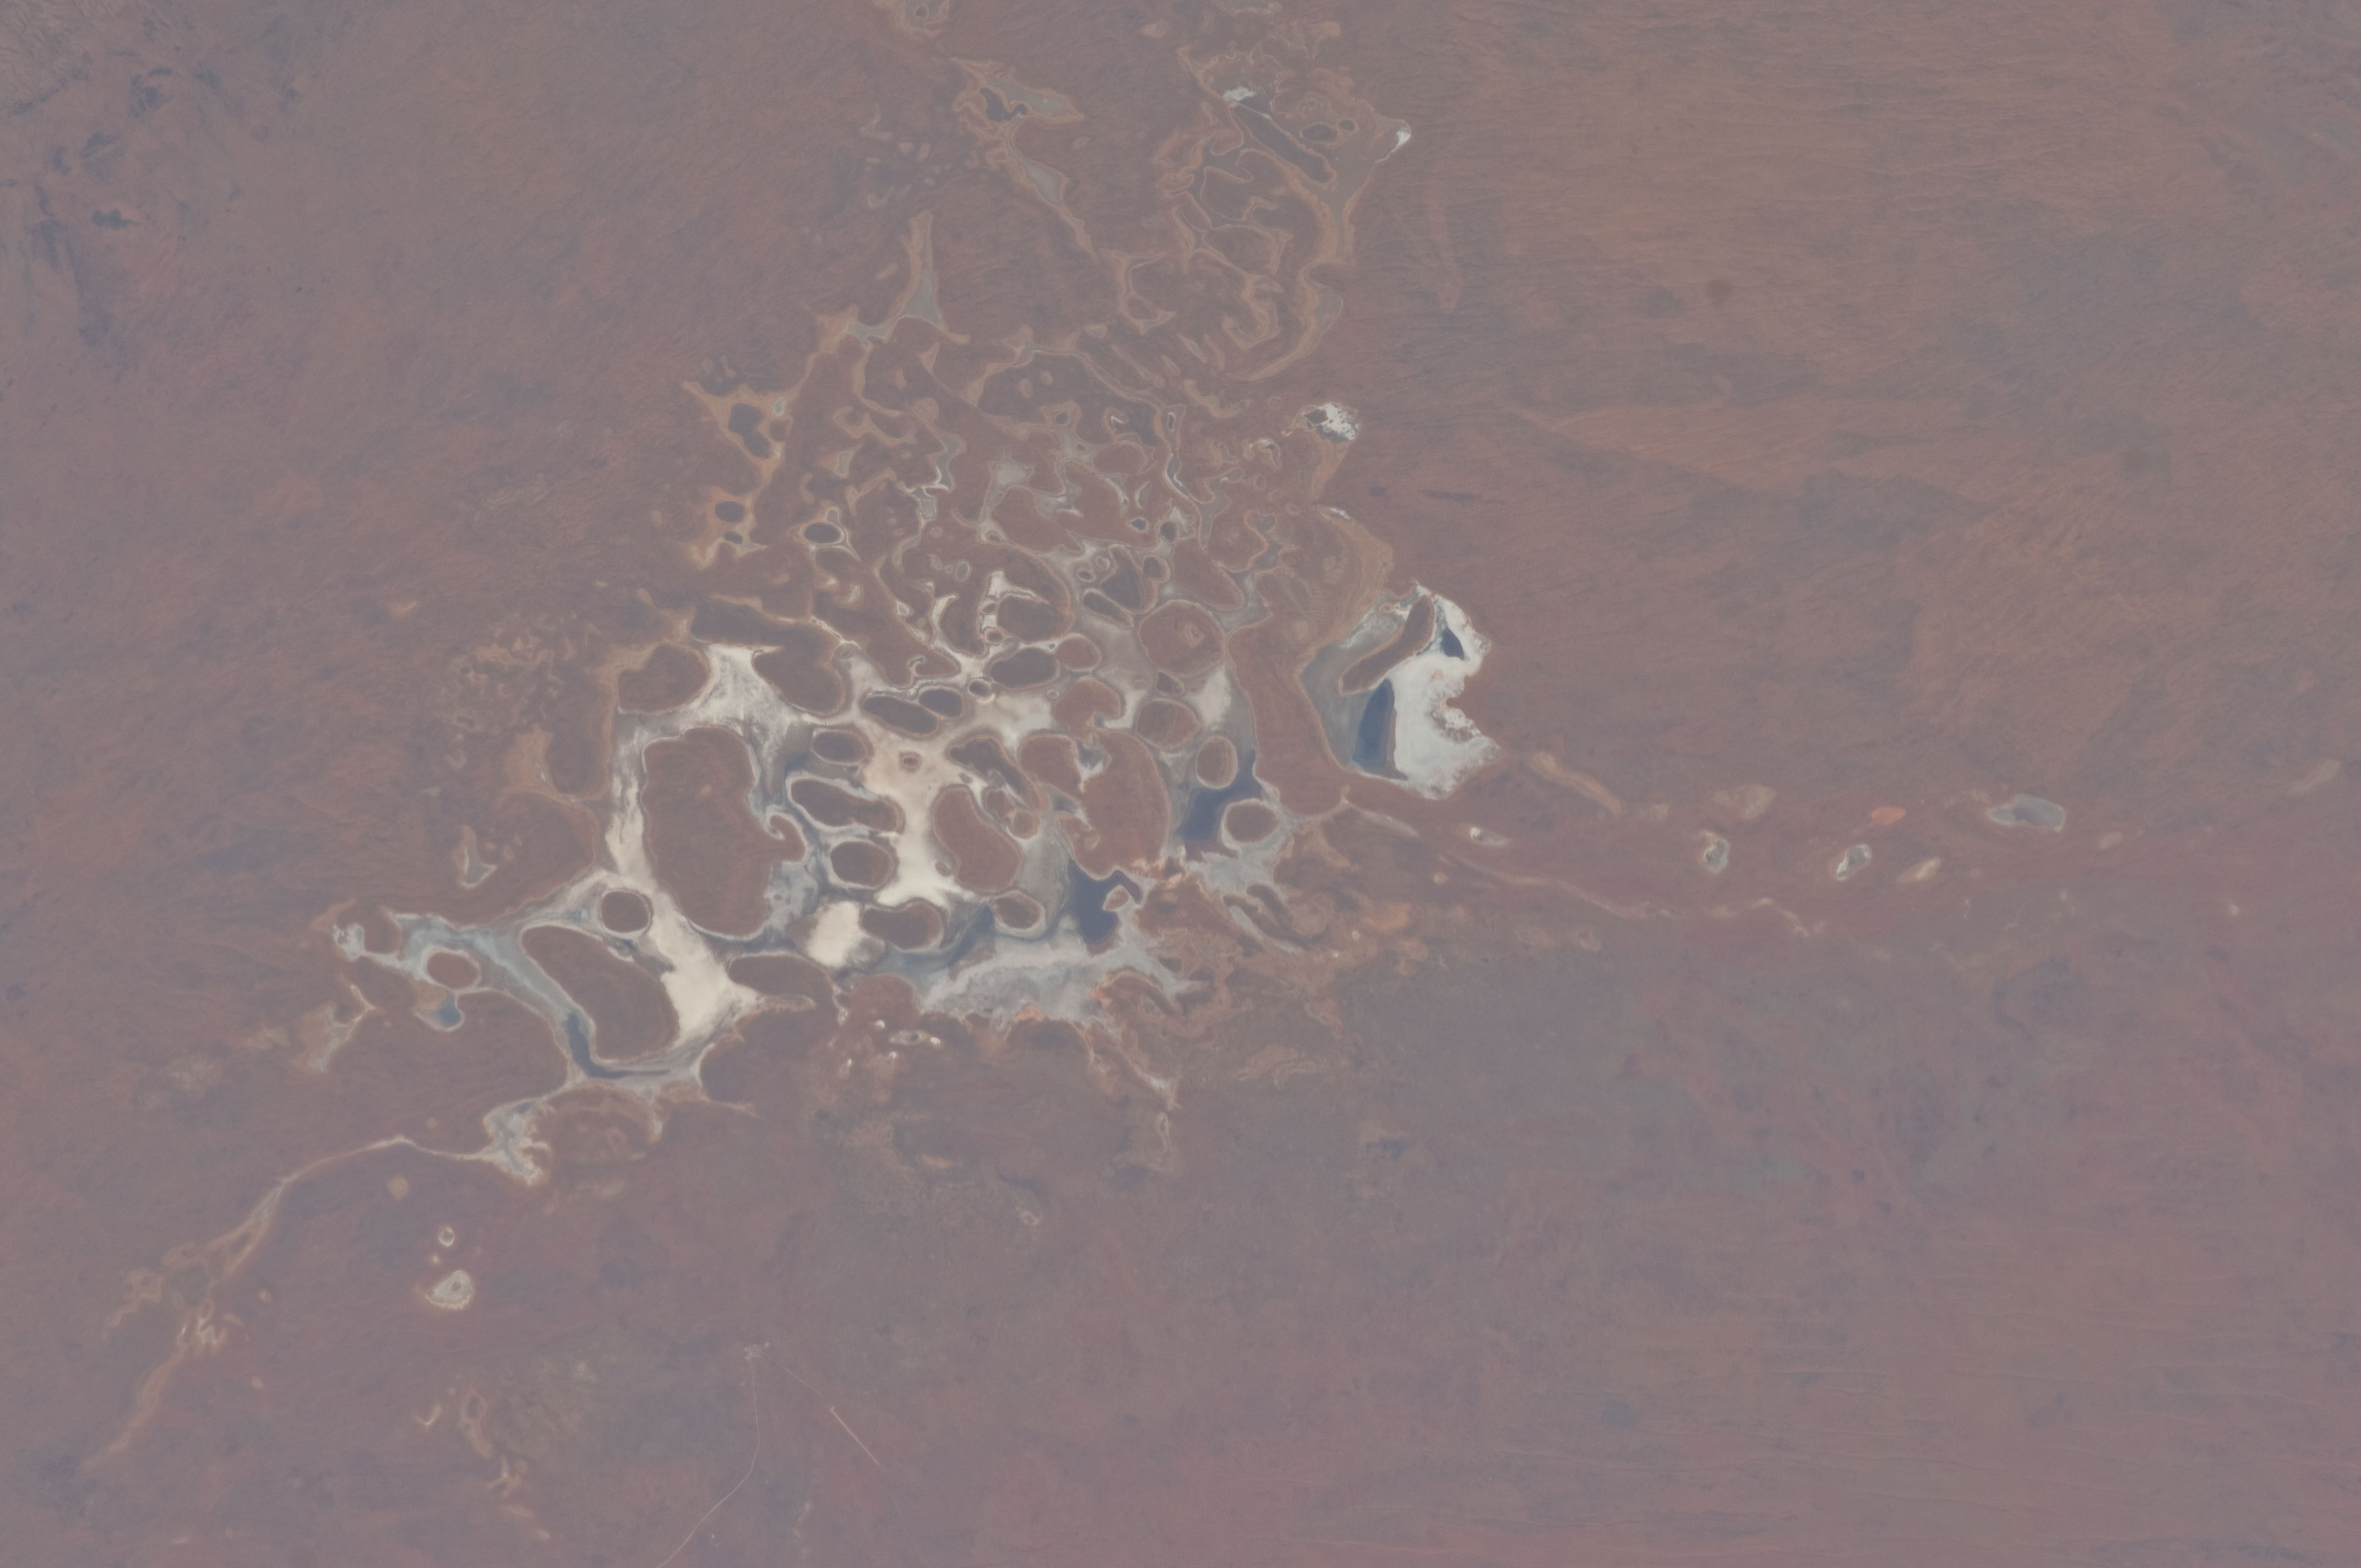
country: AUSTRALIA-WA
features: HOPKINS L., DRY LAKE BED
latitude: -24.2
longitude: 128.8
